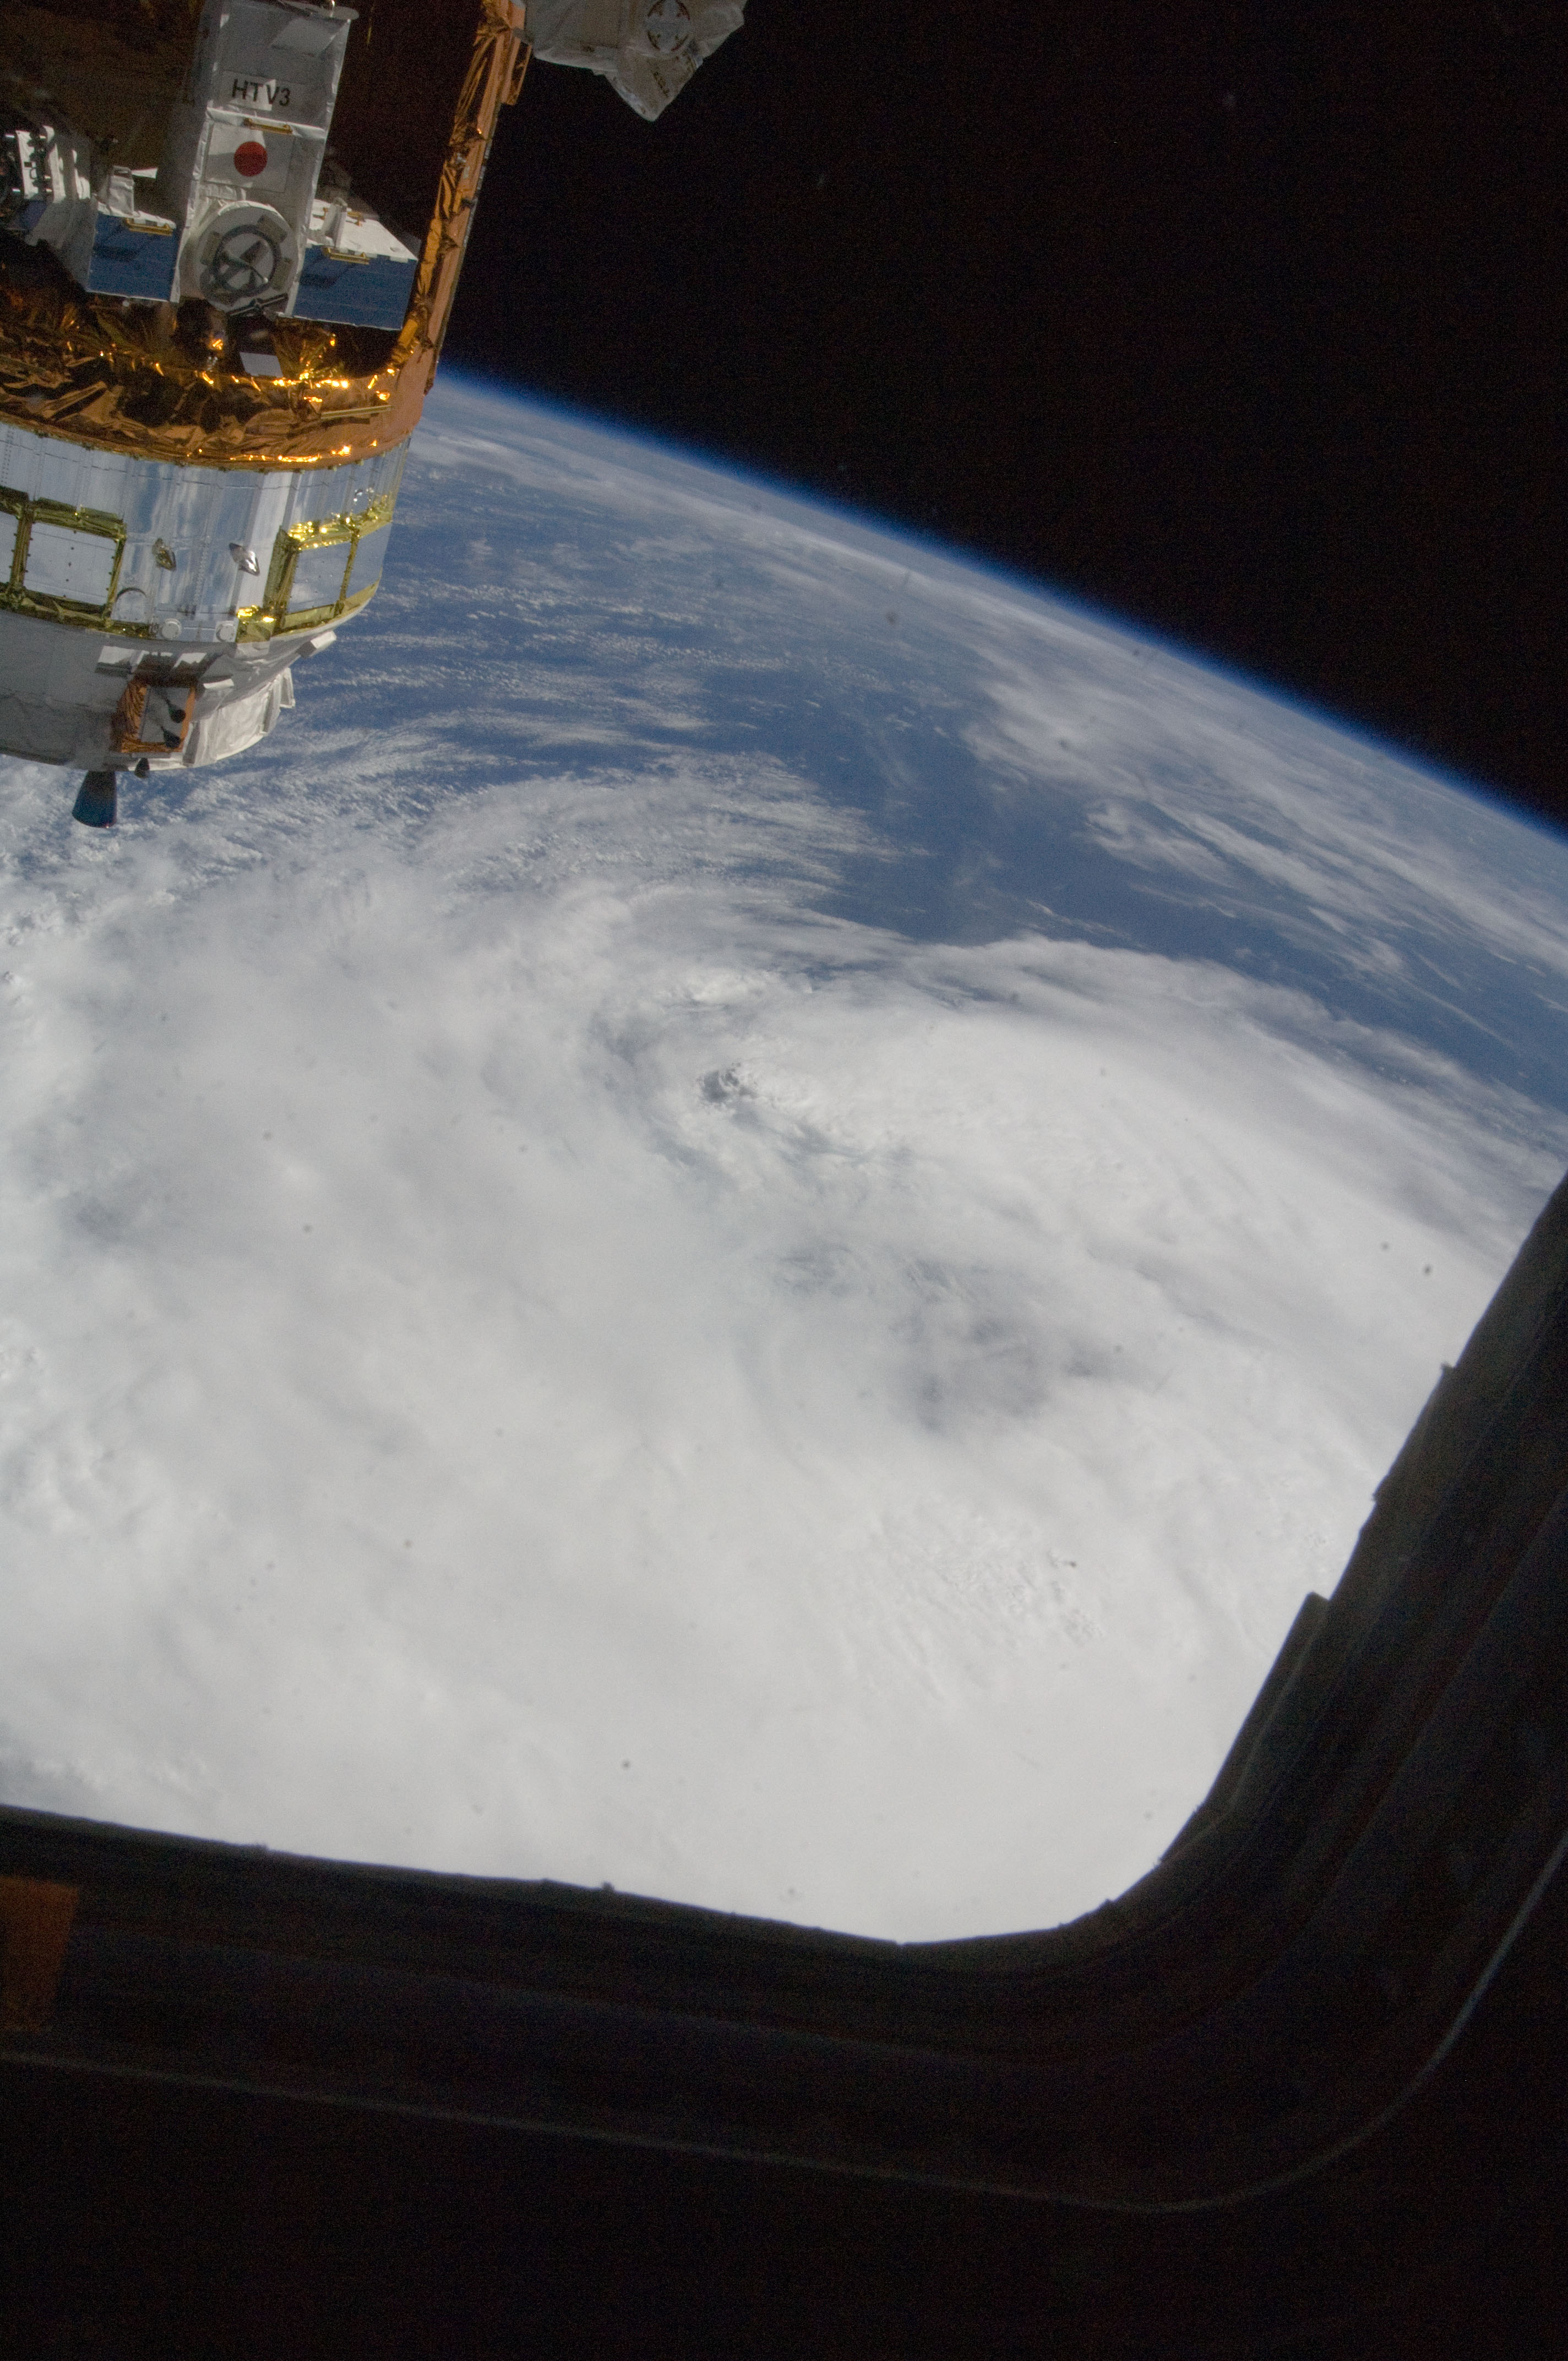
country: ATLANTIC OCEAN
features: PAN-TROPICAL STORM LESLIE, ISS
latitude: 33.5
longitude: -62.0
